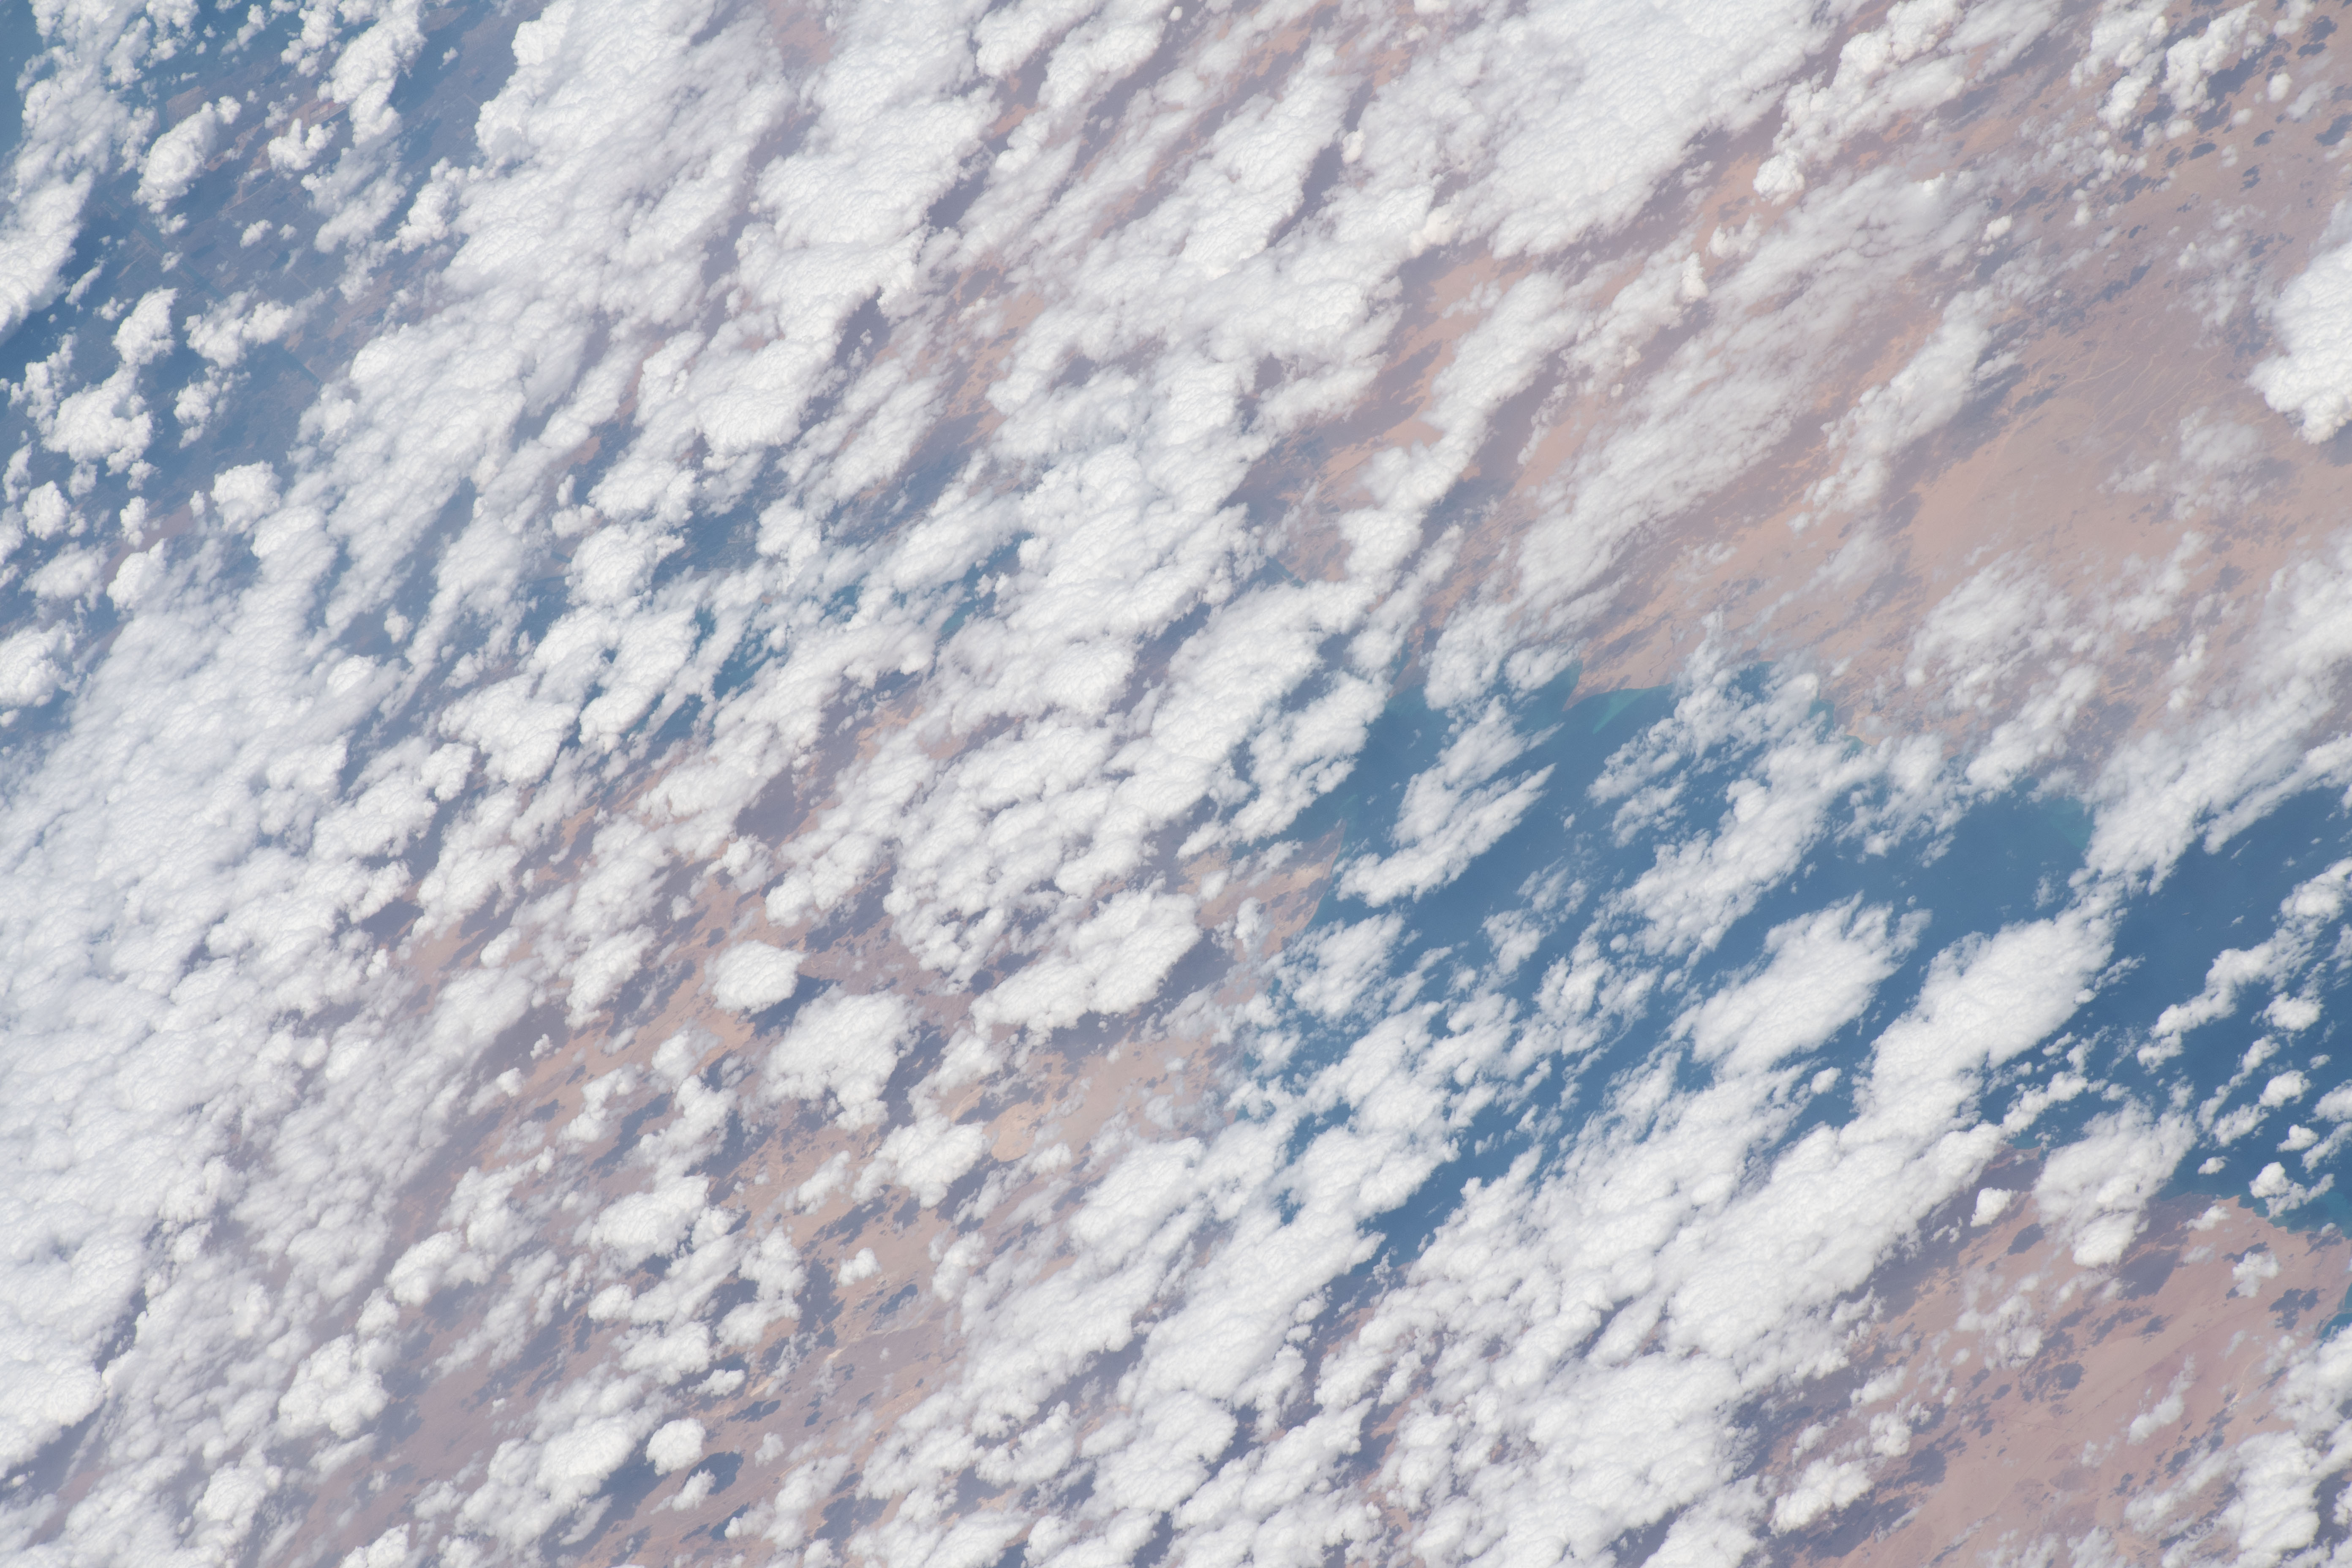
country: EGYPT
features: RIVER
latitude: 30.0
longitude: 32.4
